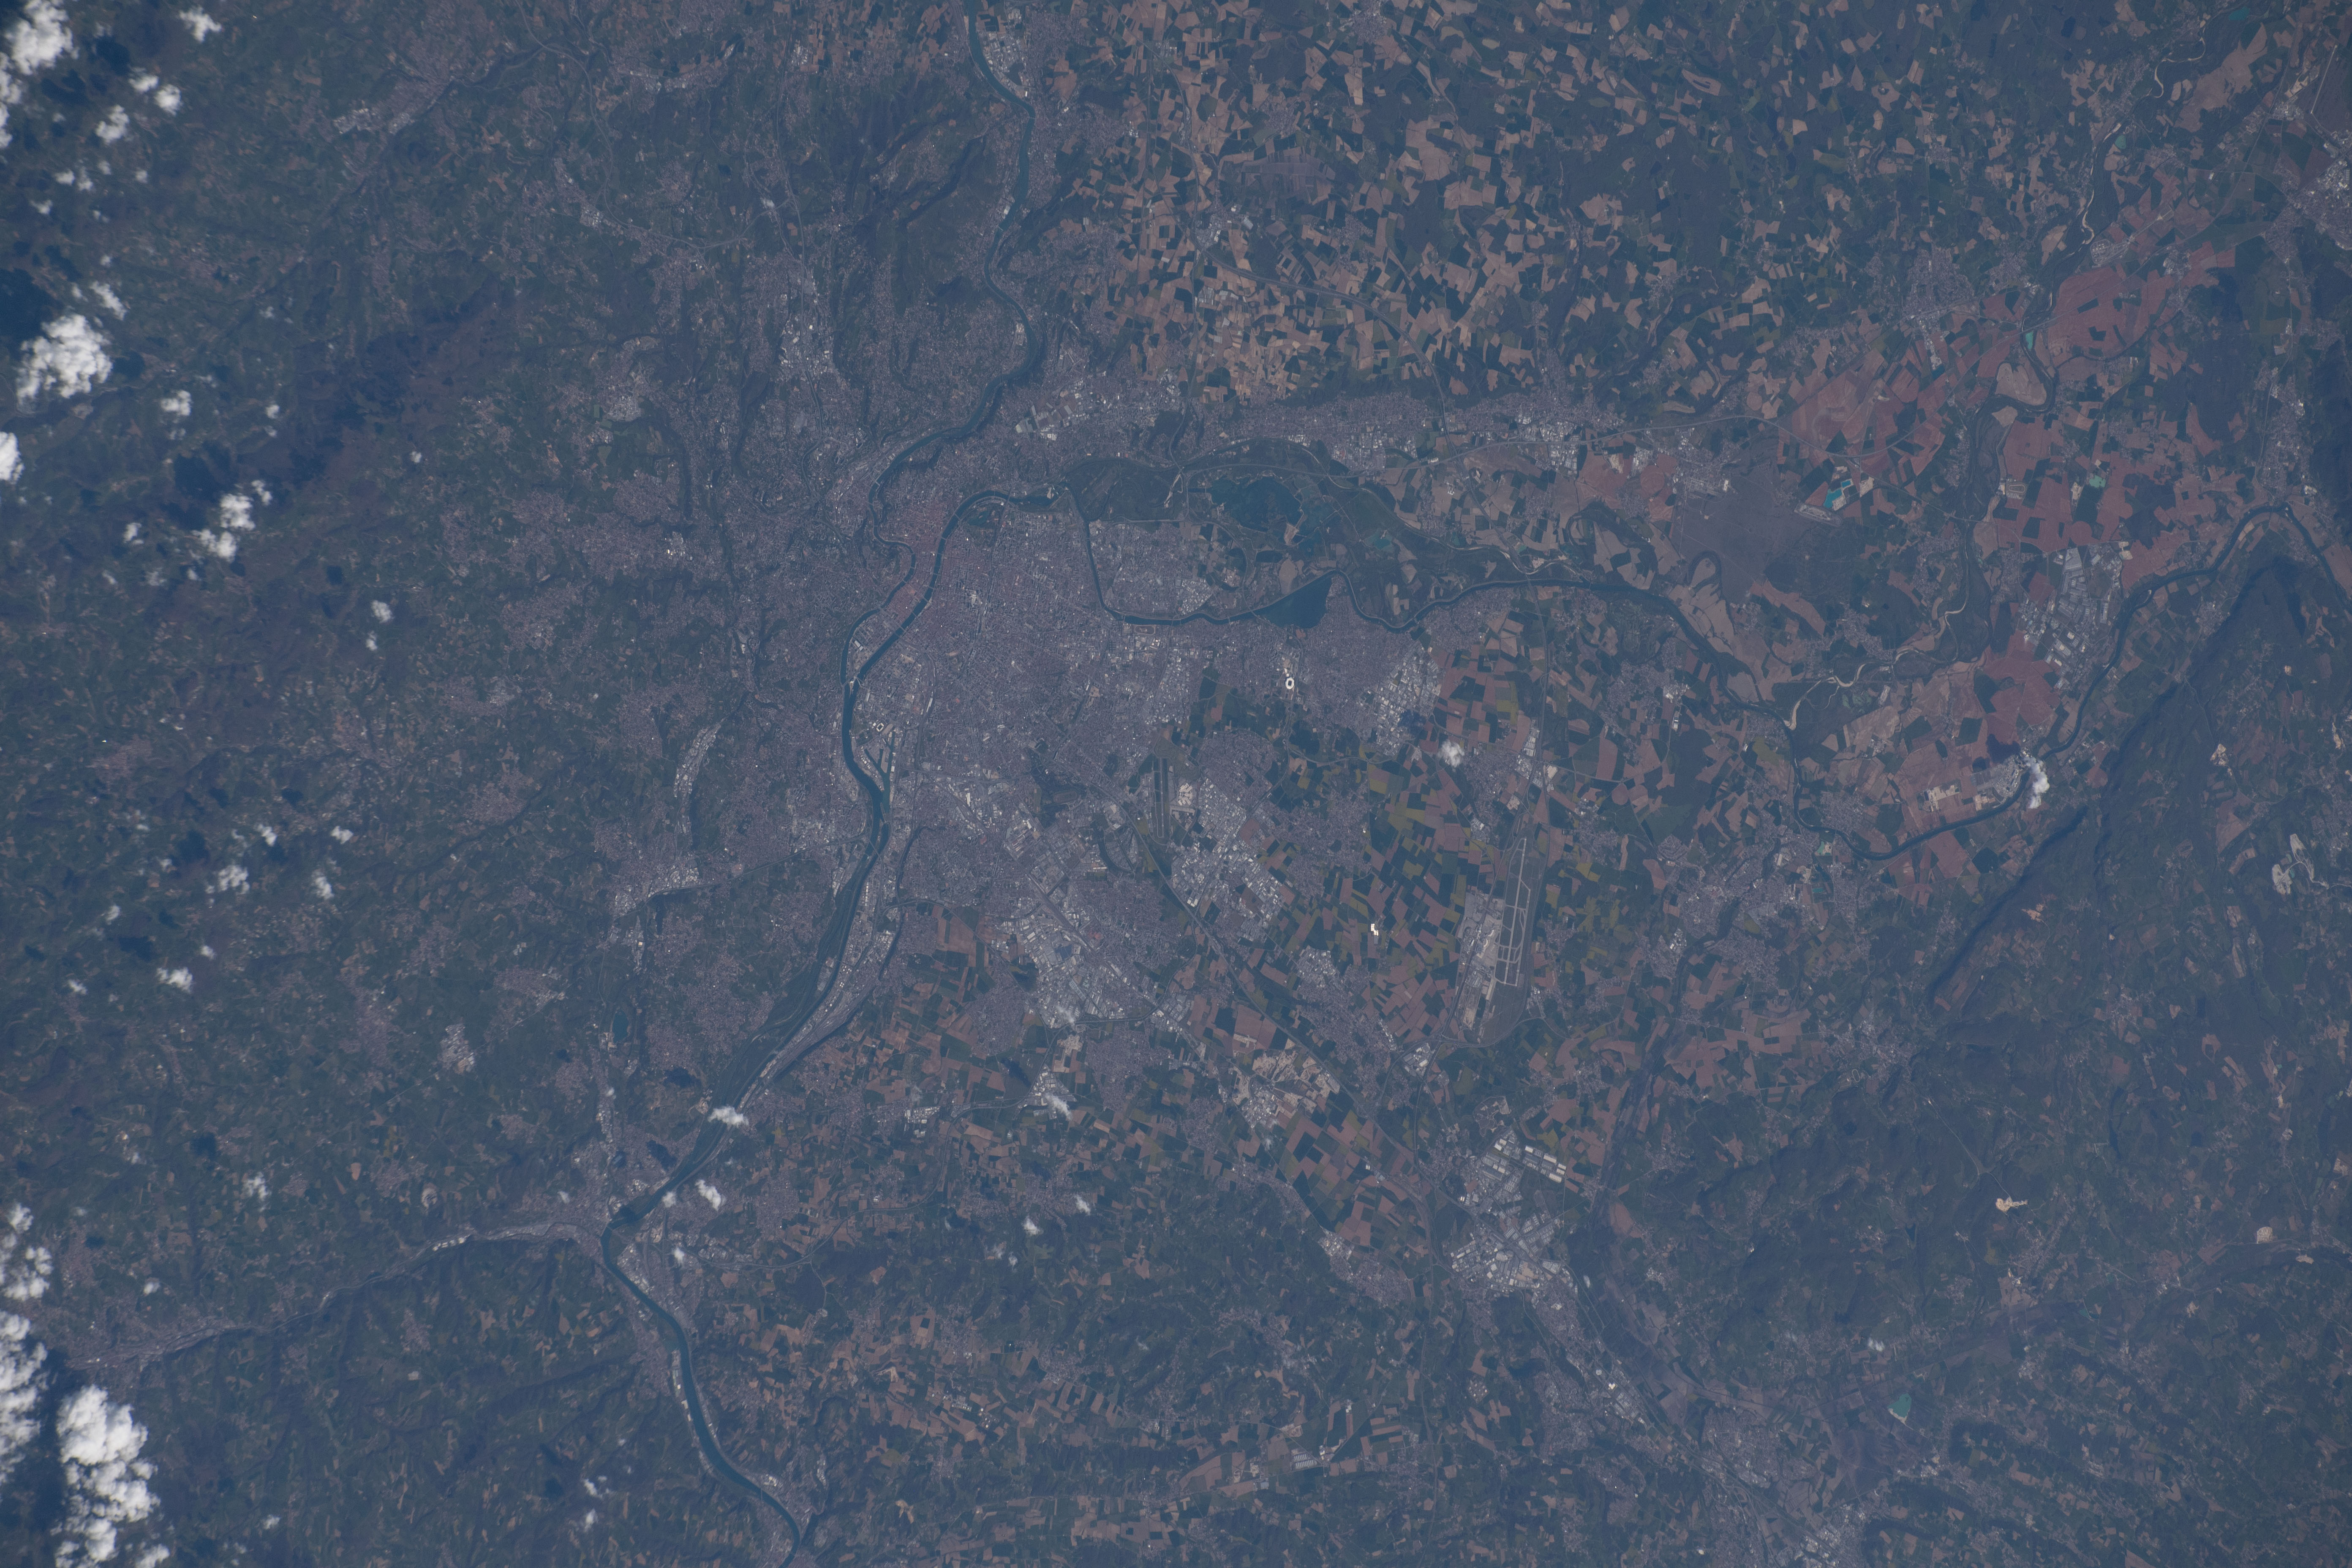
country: FRANCE
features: RHONE RIVER, AGRICULTURE, LYON
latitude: 45.7
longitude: 5.0
